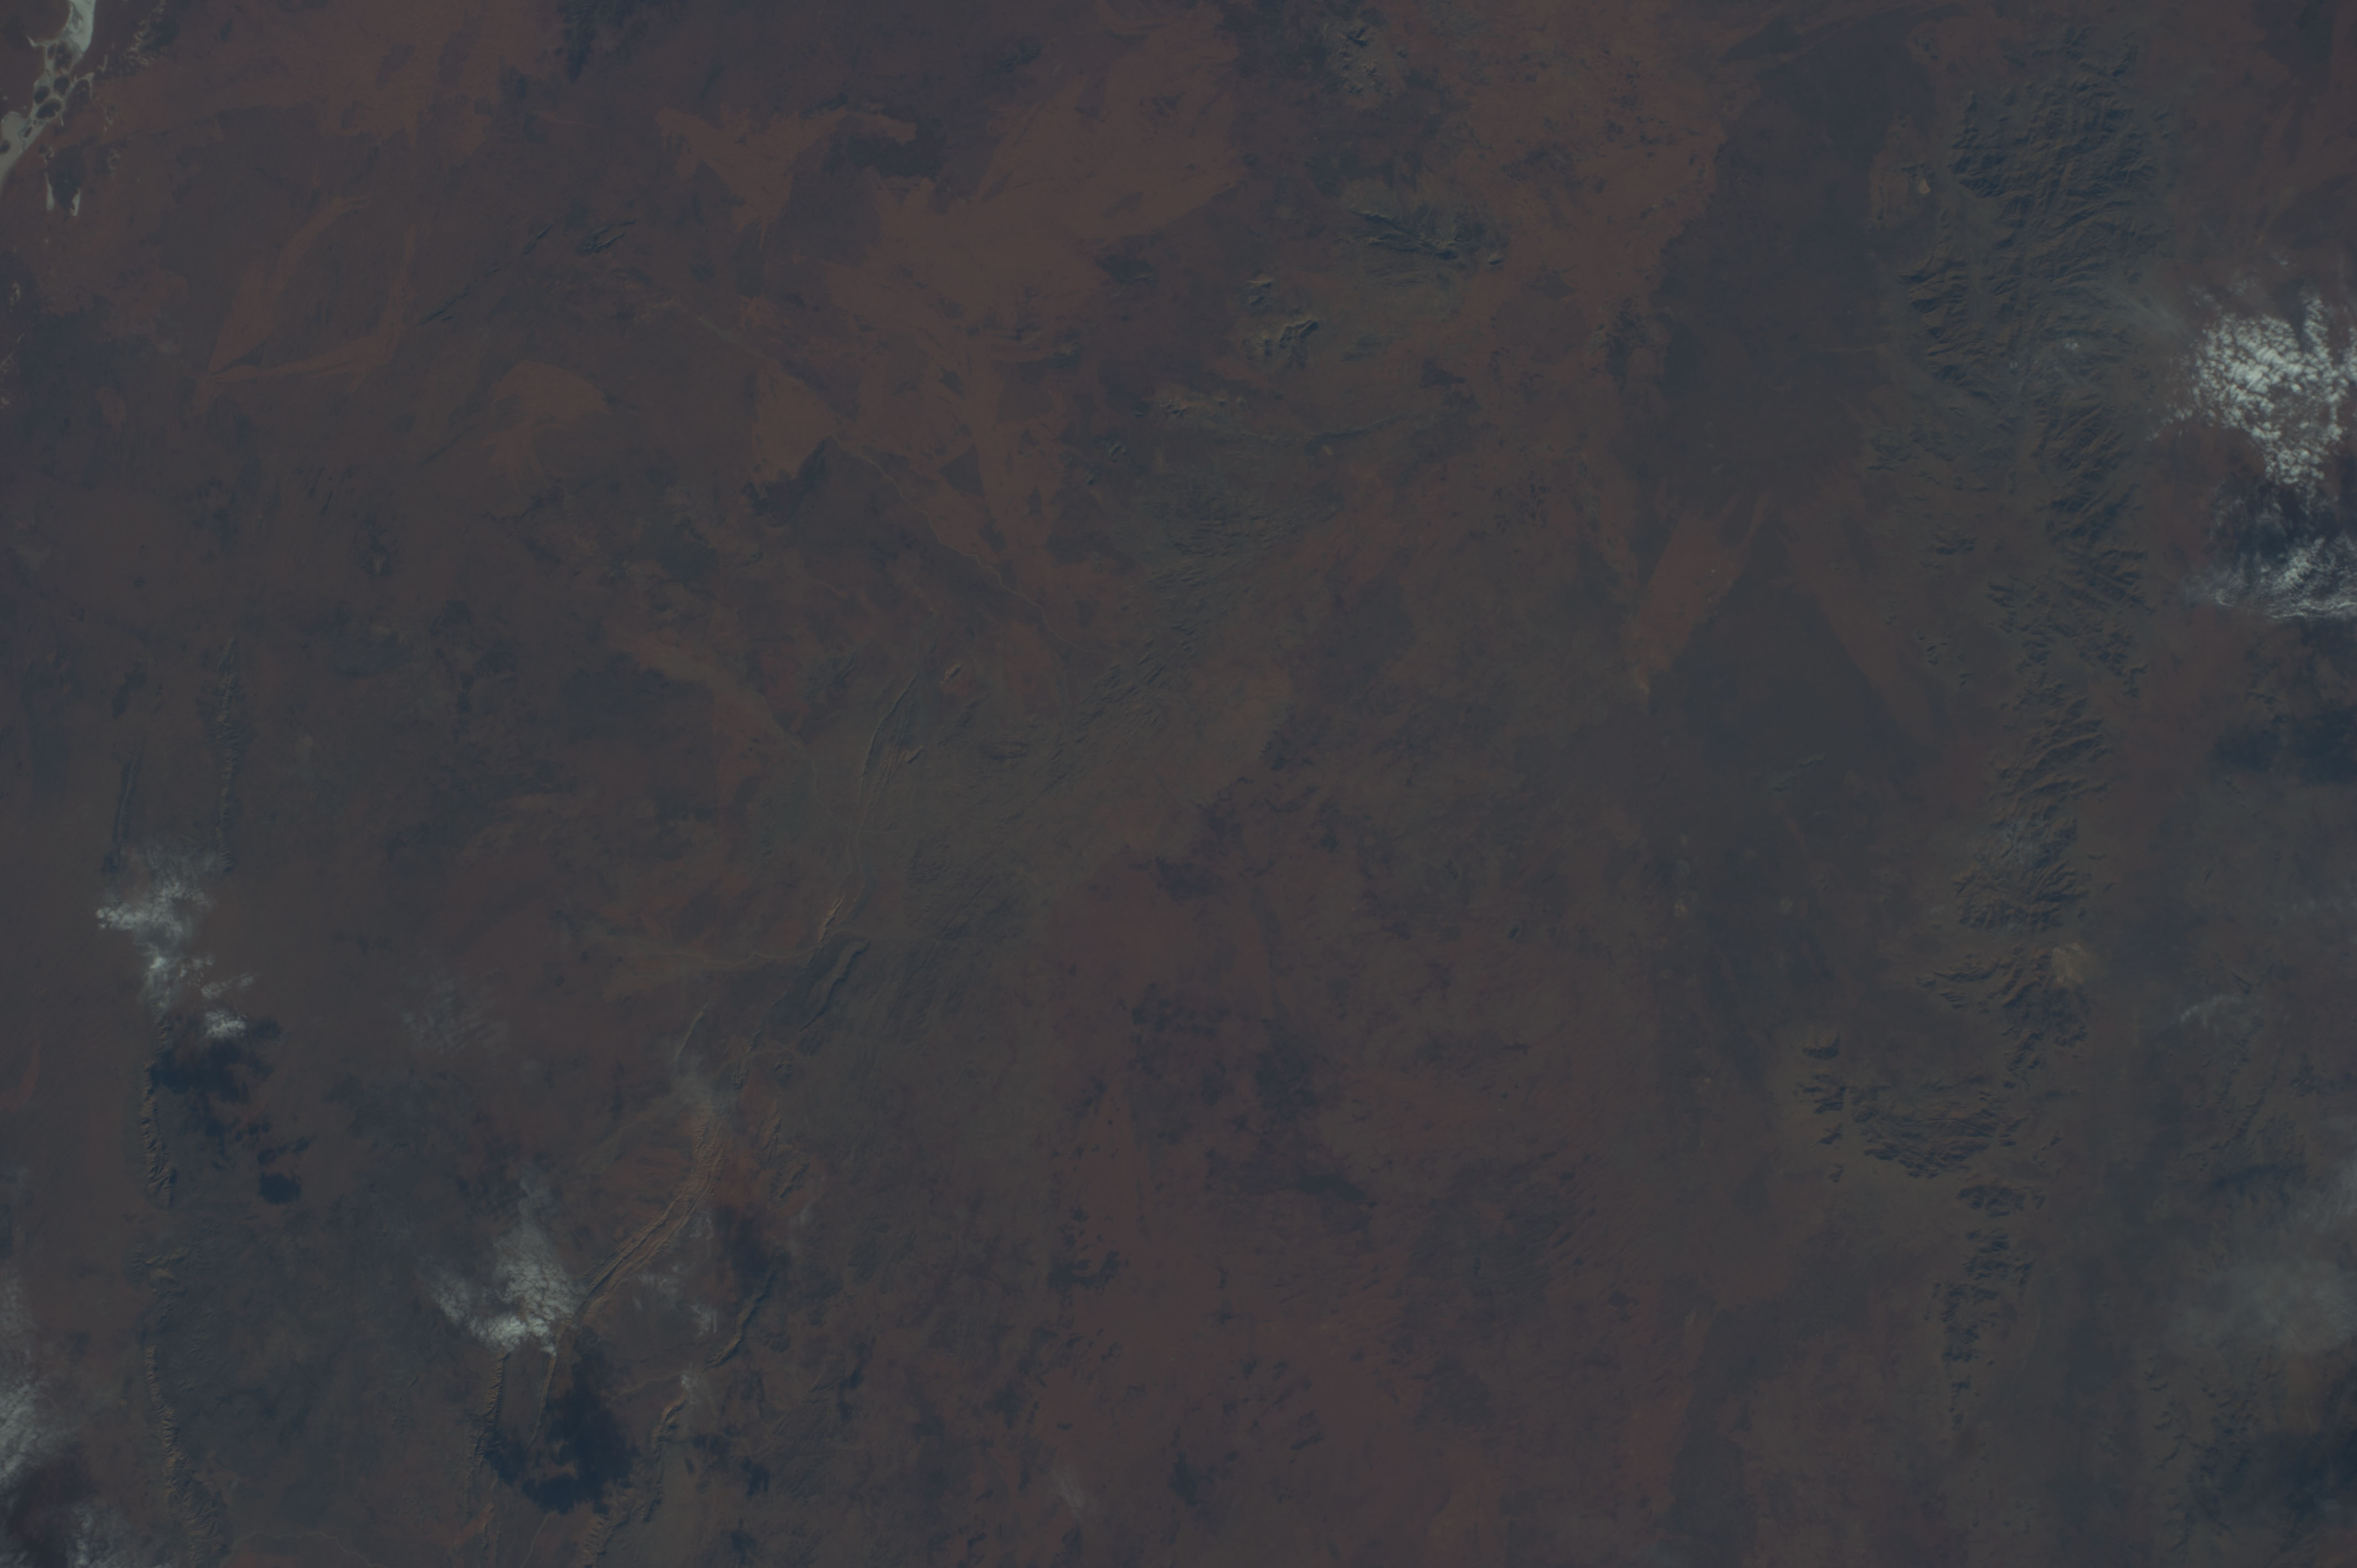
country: AUSTRALIA-NT
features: MT. CHARLES, MT. COCKBURN
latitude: -25.5
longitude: 130.0
